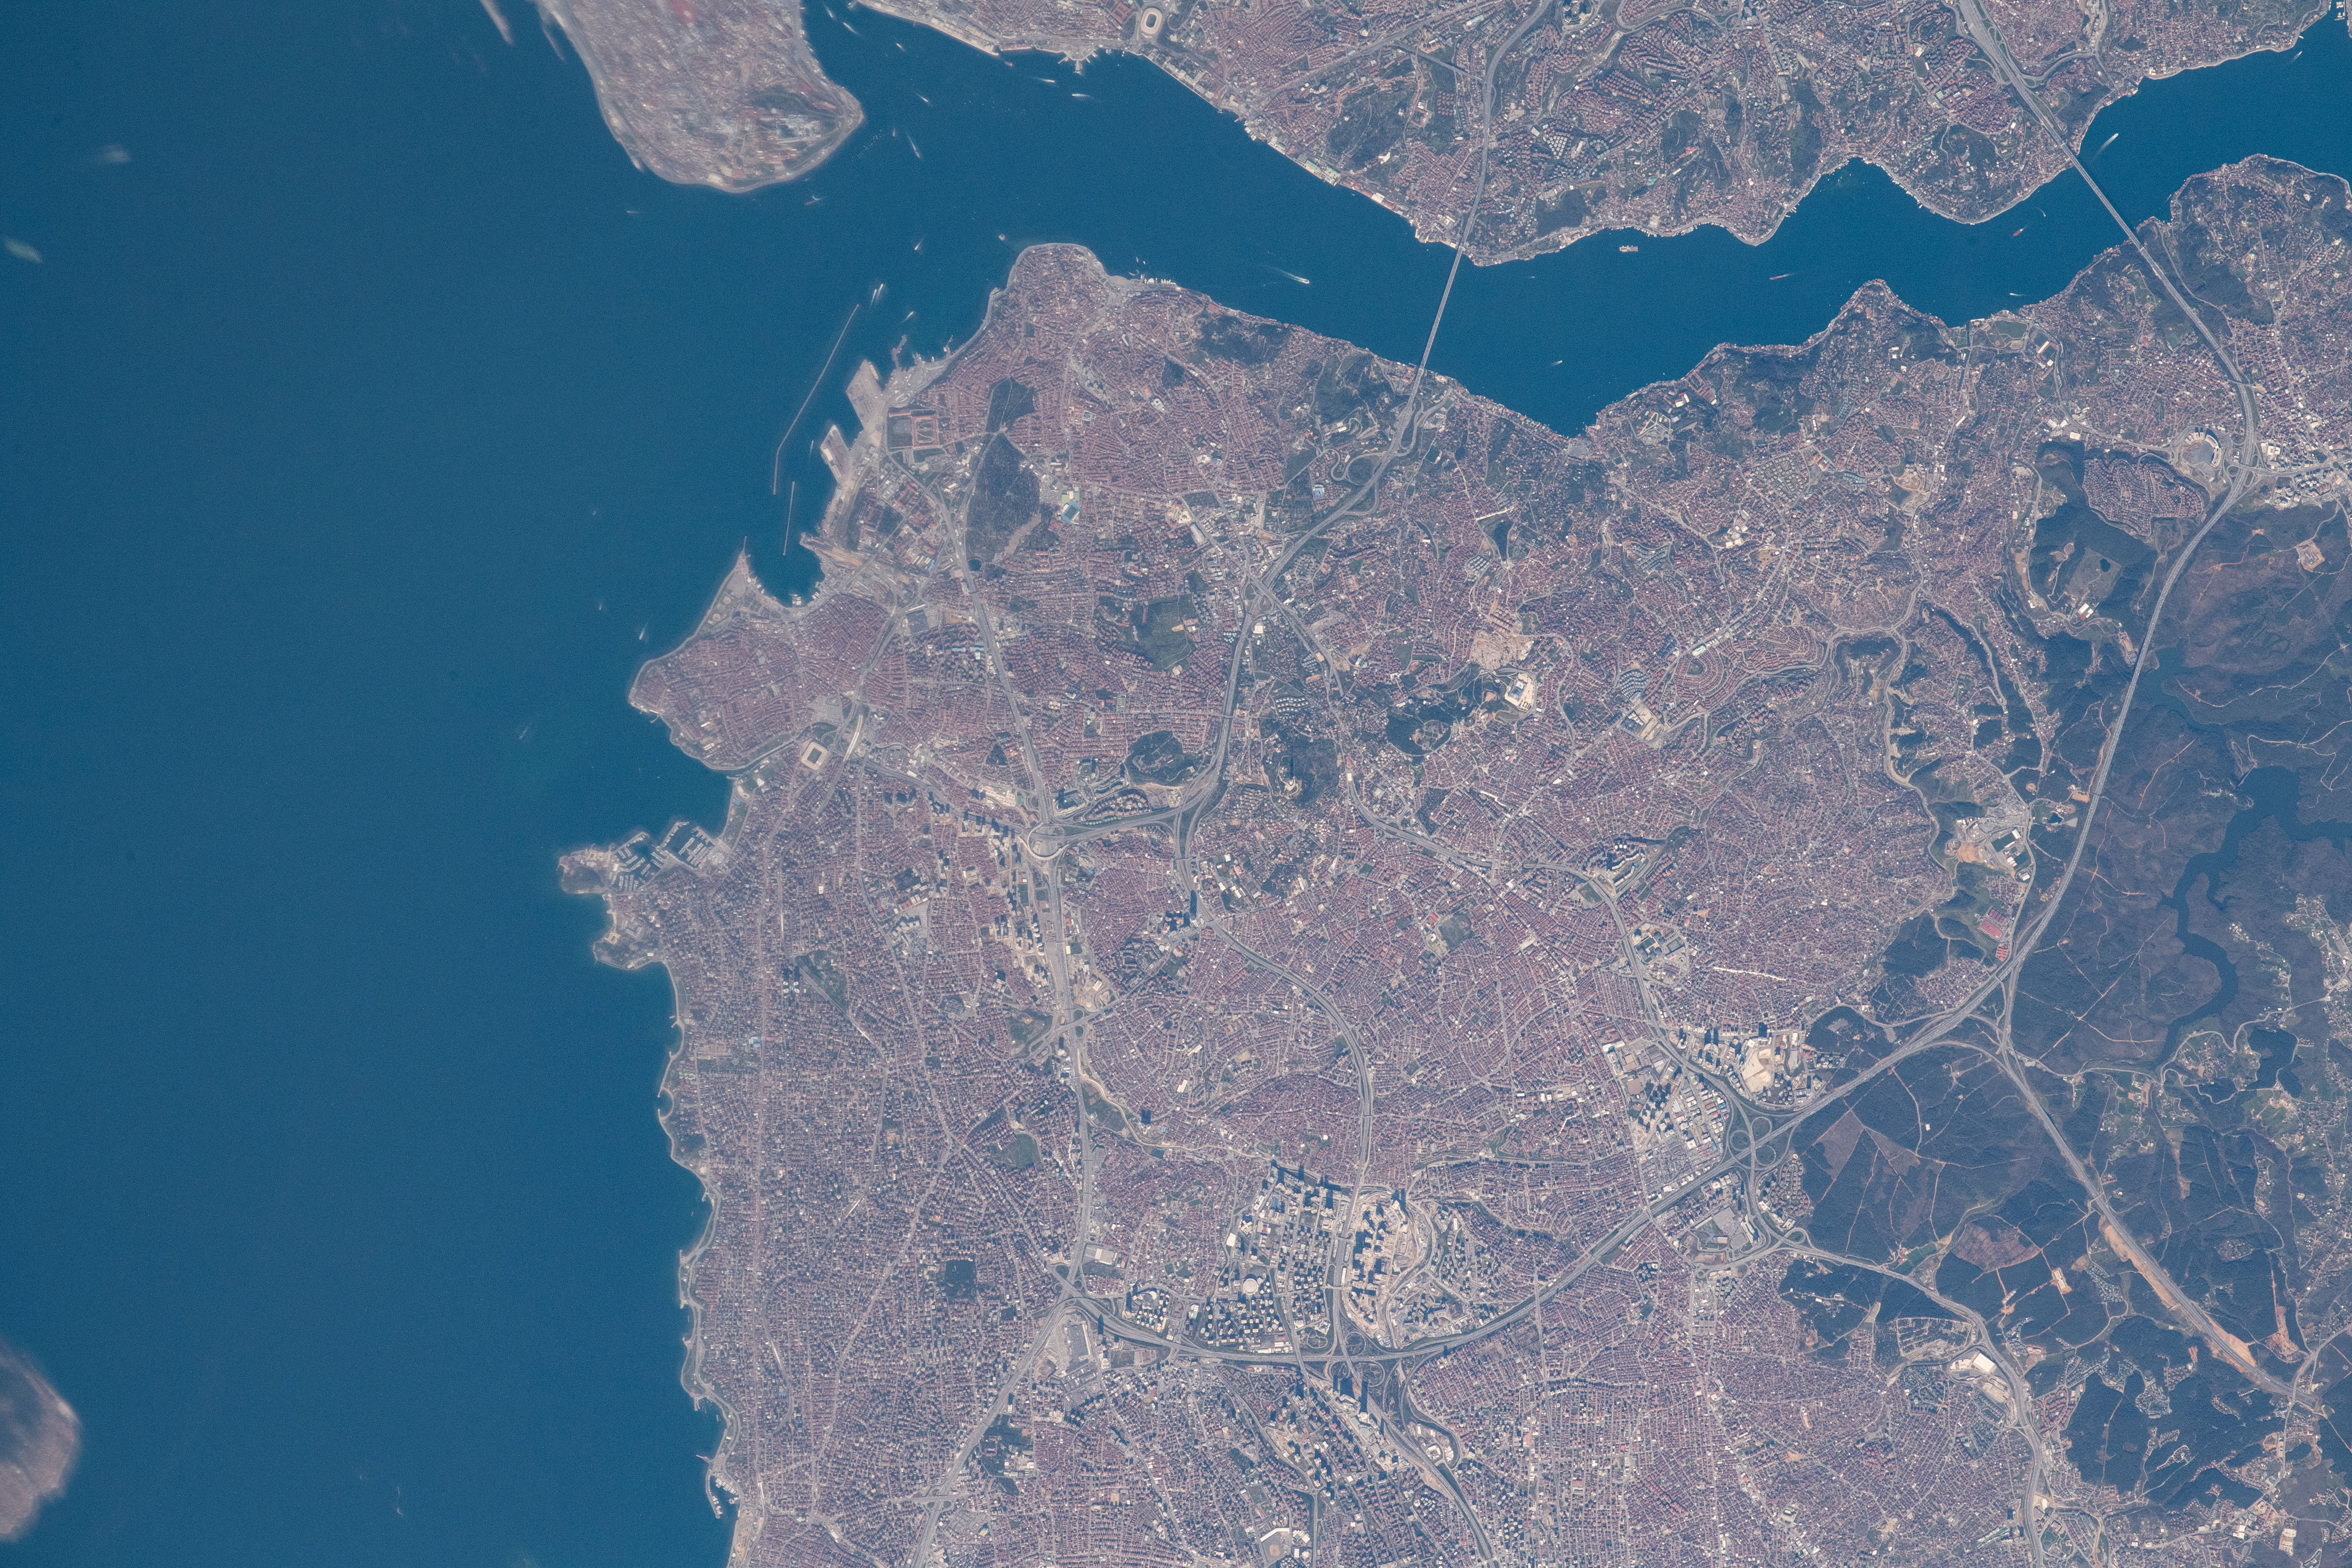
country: TURKEY
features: MARMARA SEA, BOSFORO STRAIT
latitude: 41.0
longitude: 29.1
